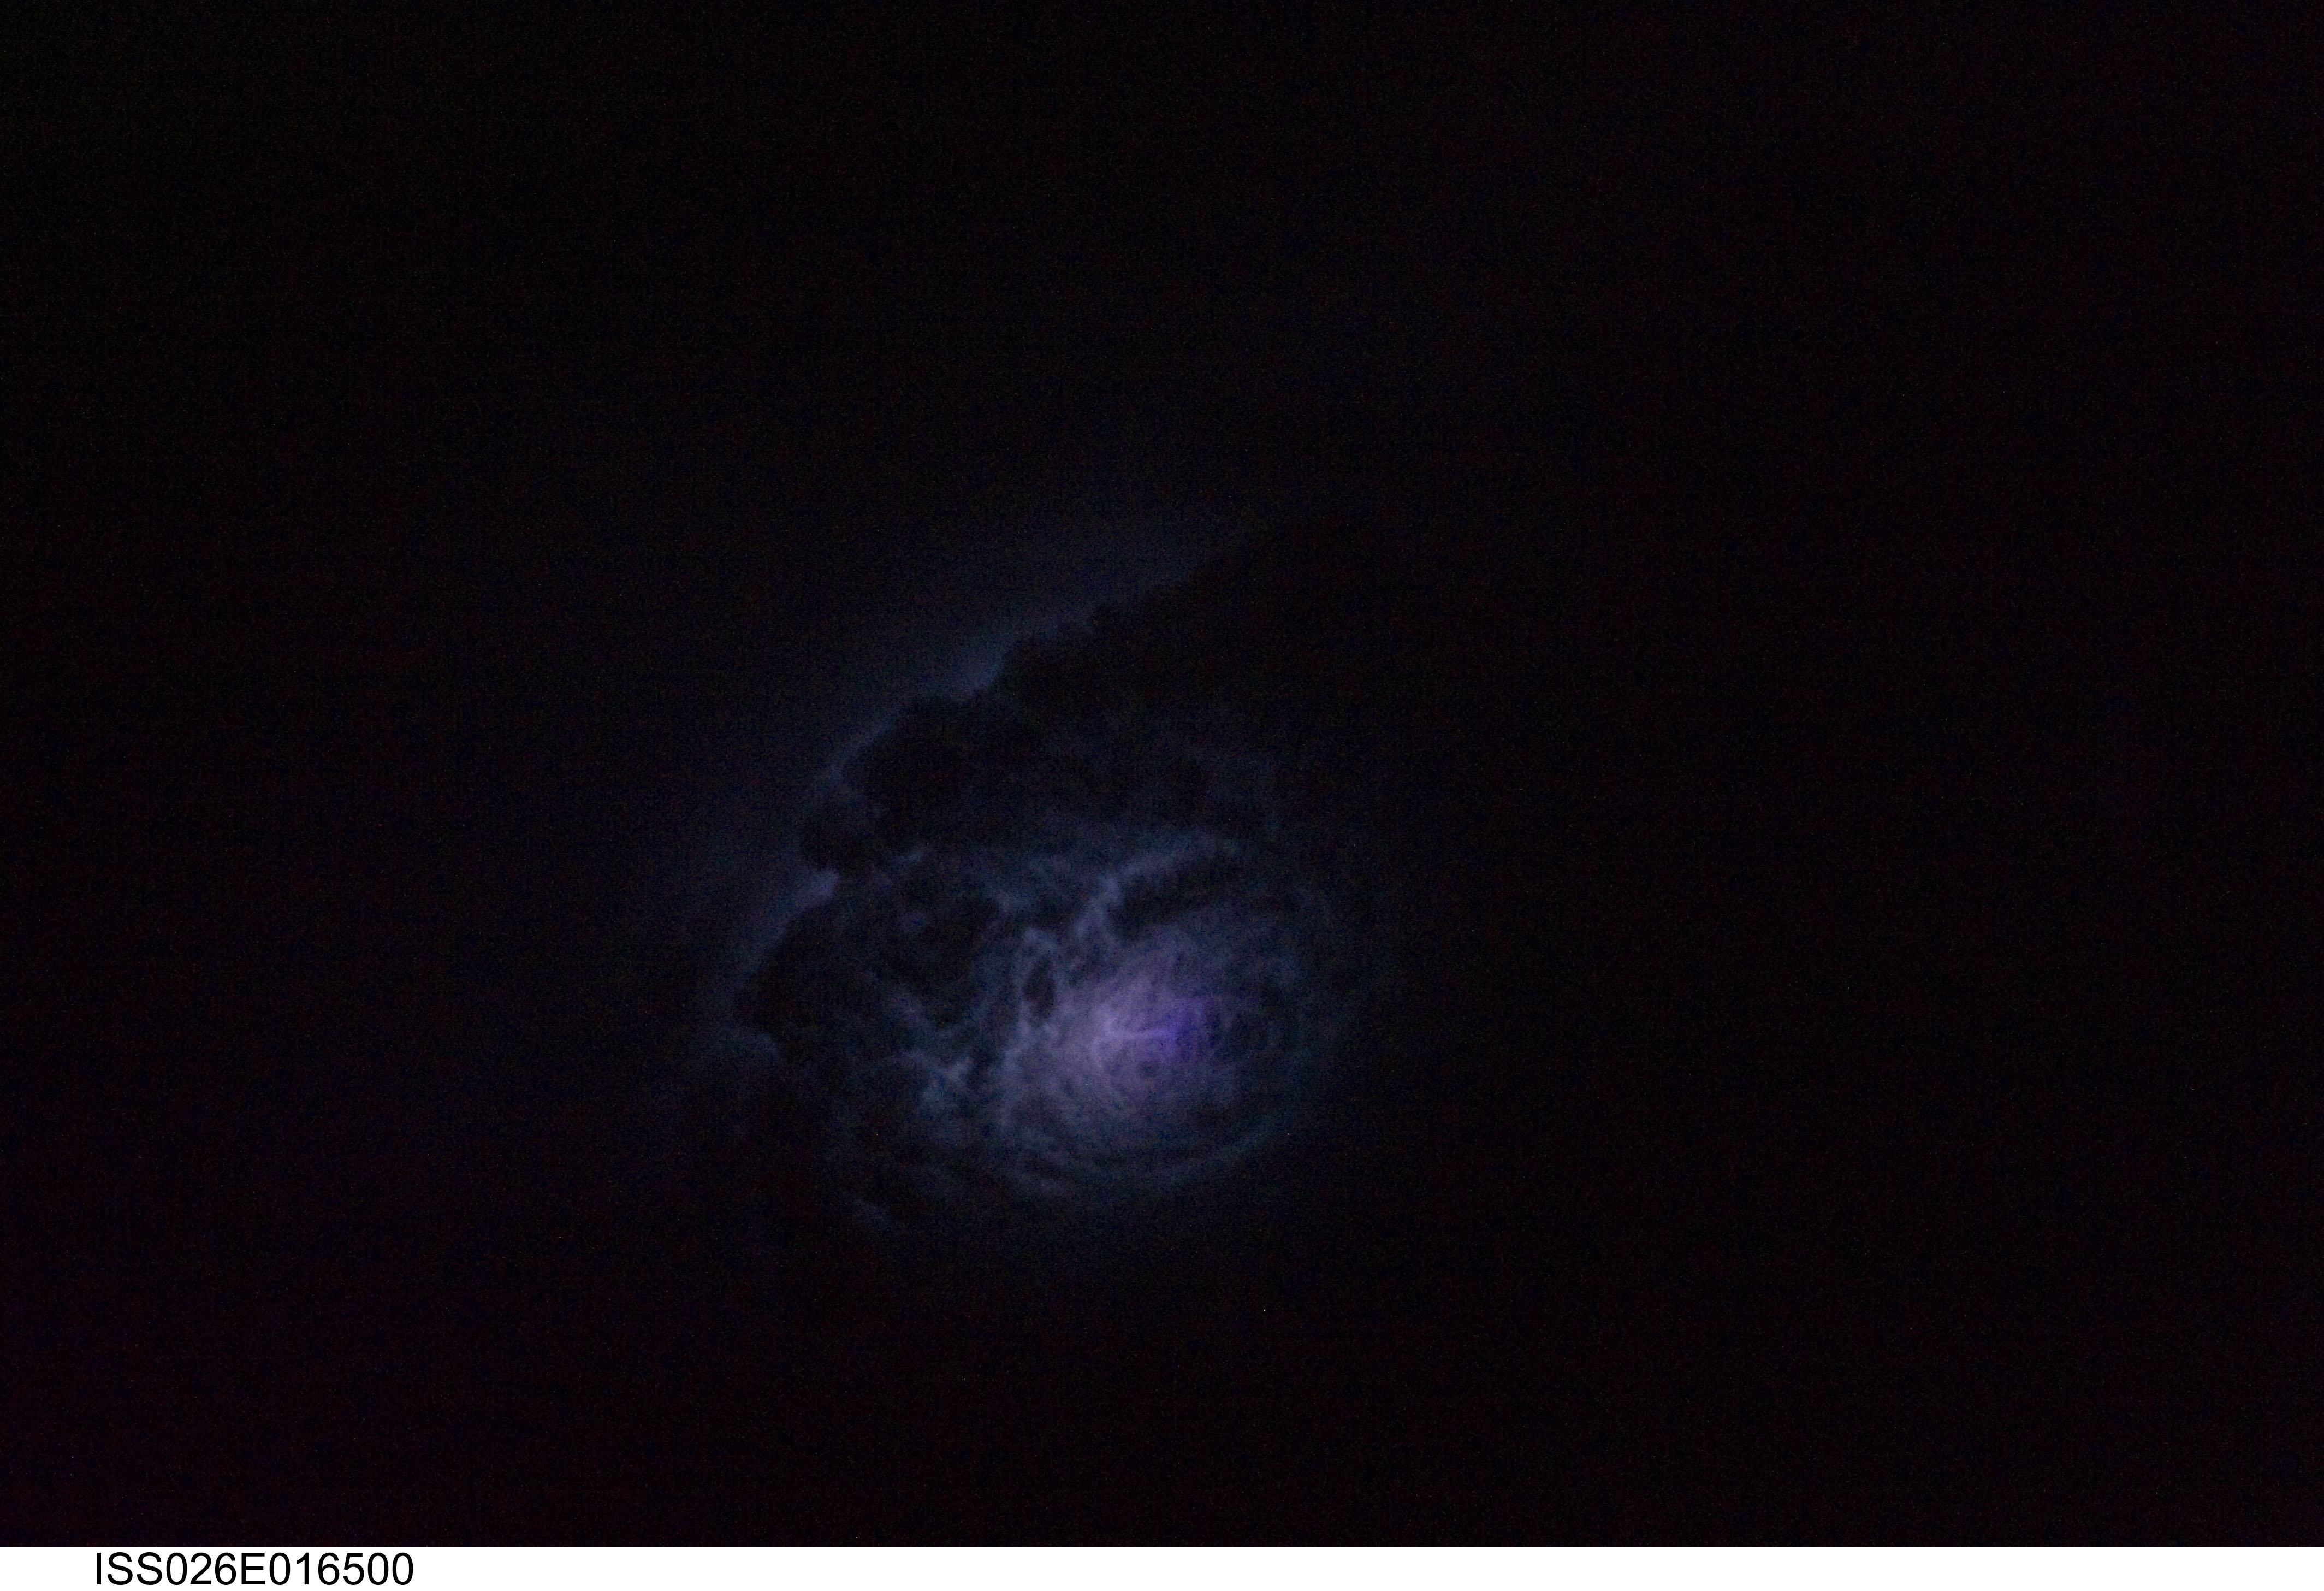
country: SOUTH AMERICA
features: CONVECTIVE CLOUDS, LIGHTNING AT NIGHT
